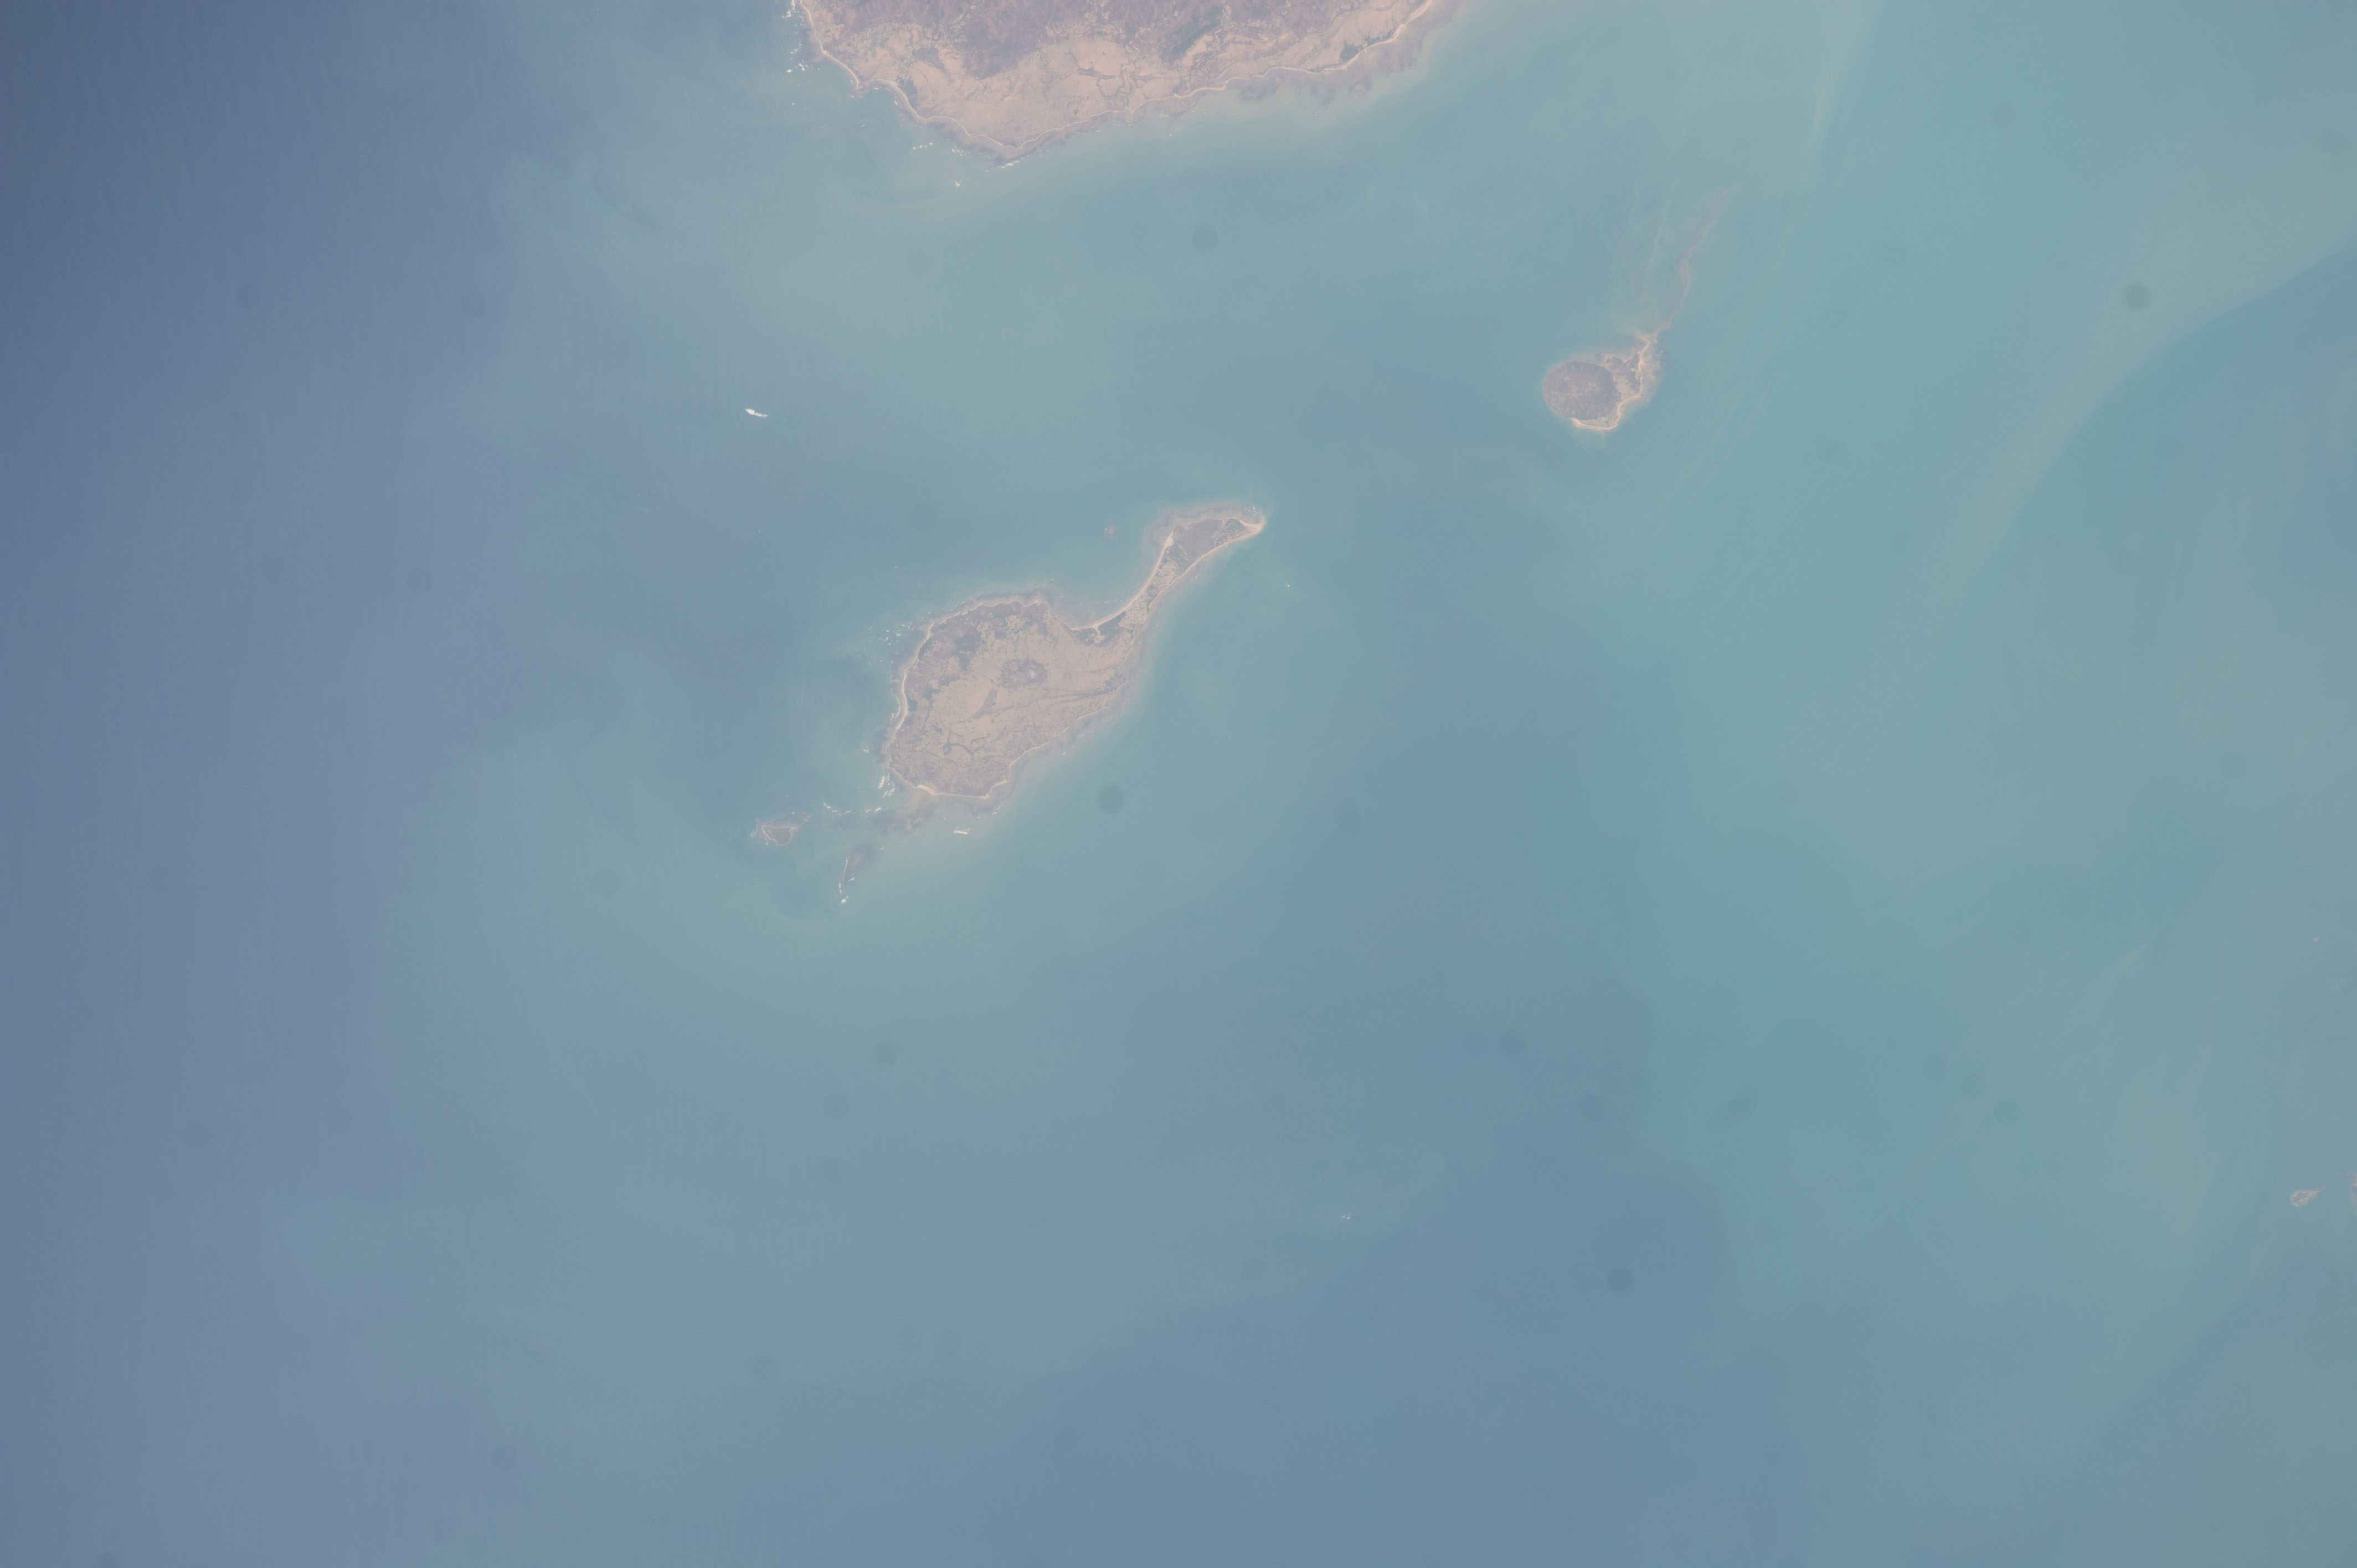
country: MYANMAR (BURMA)
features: CYE ISLAND, TAIK ISLAND, SE. CHEDUBA ISLAND, ISLETS
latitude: 18.6
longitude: 93.8
